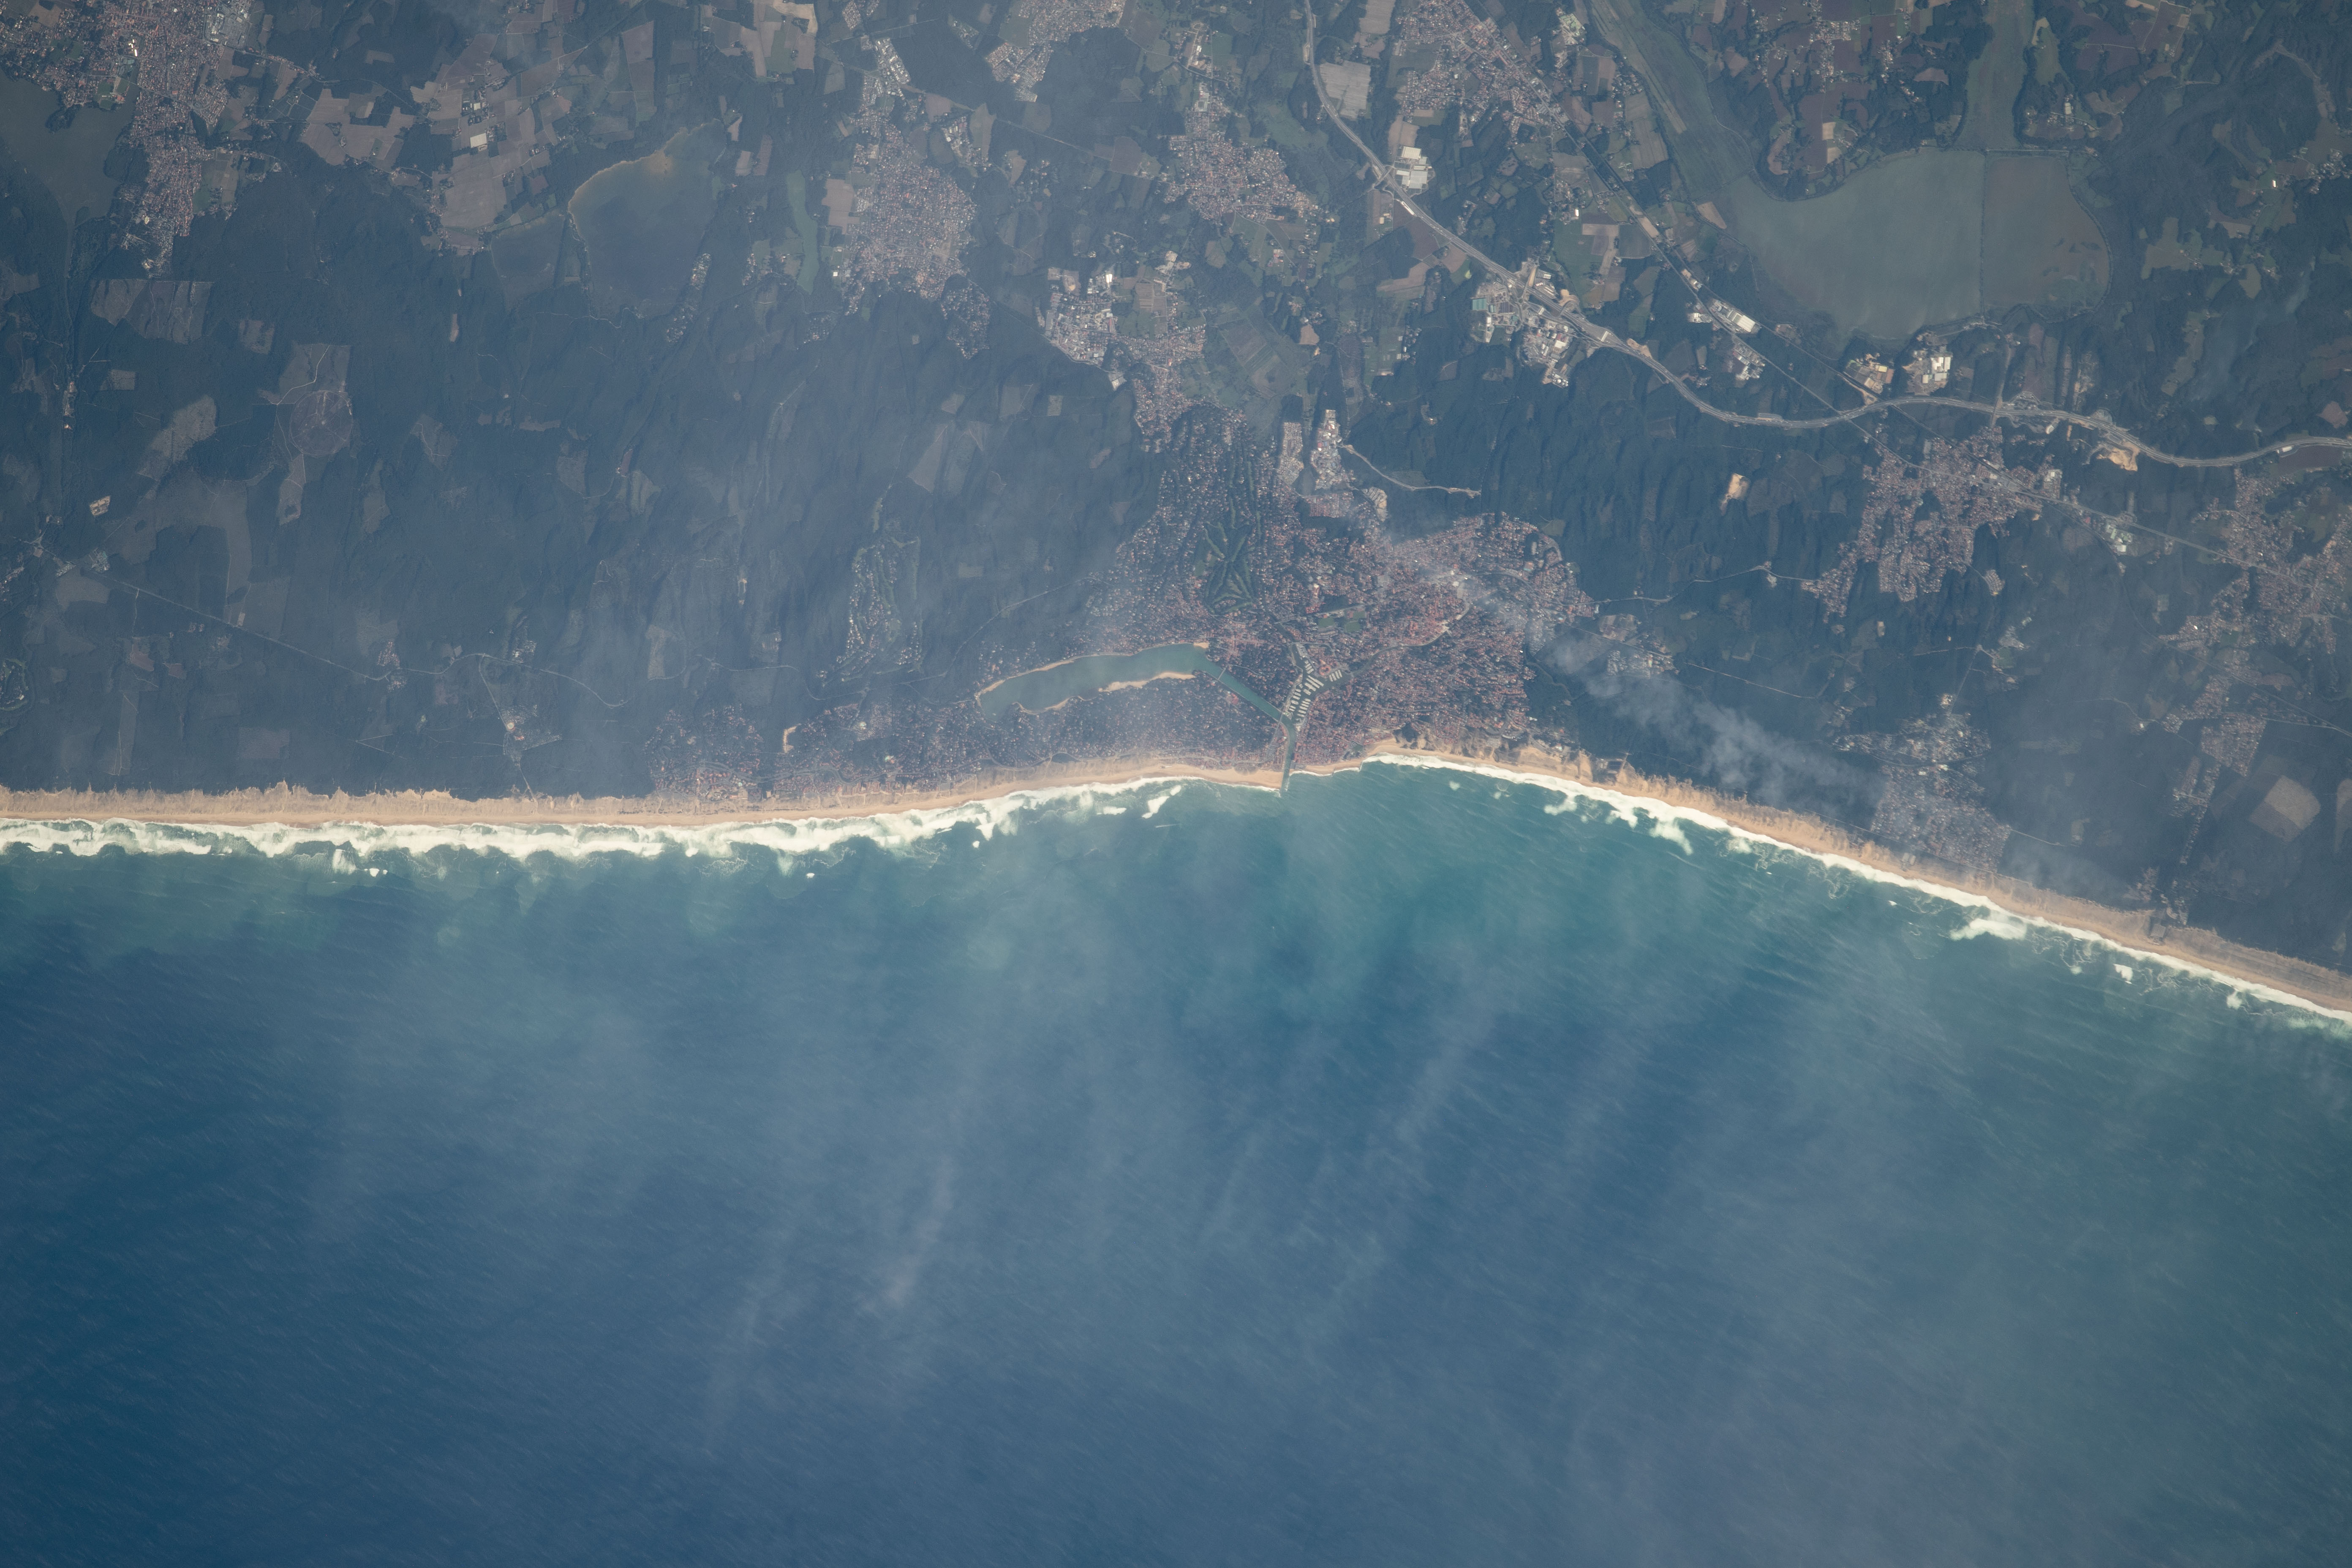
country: FRANCE
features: BEACH, LAC D'HOSSEGOR, PASSE DU BOUCAROT, LA SAVANE, LES ARENES
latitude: 43.7
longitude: -1.4
